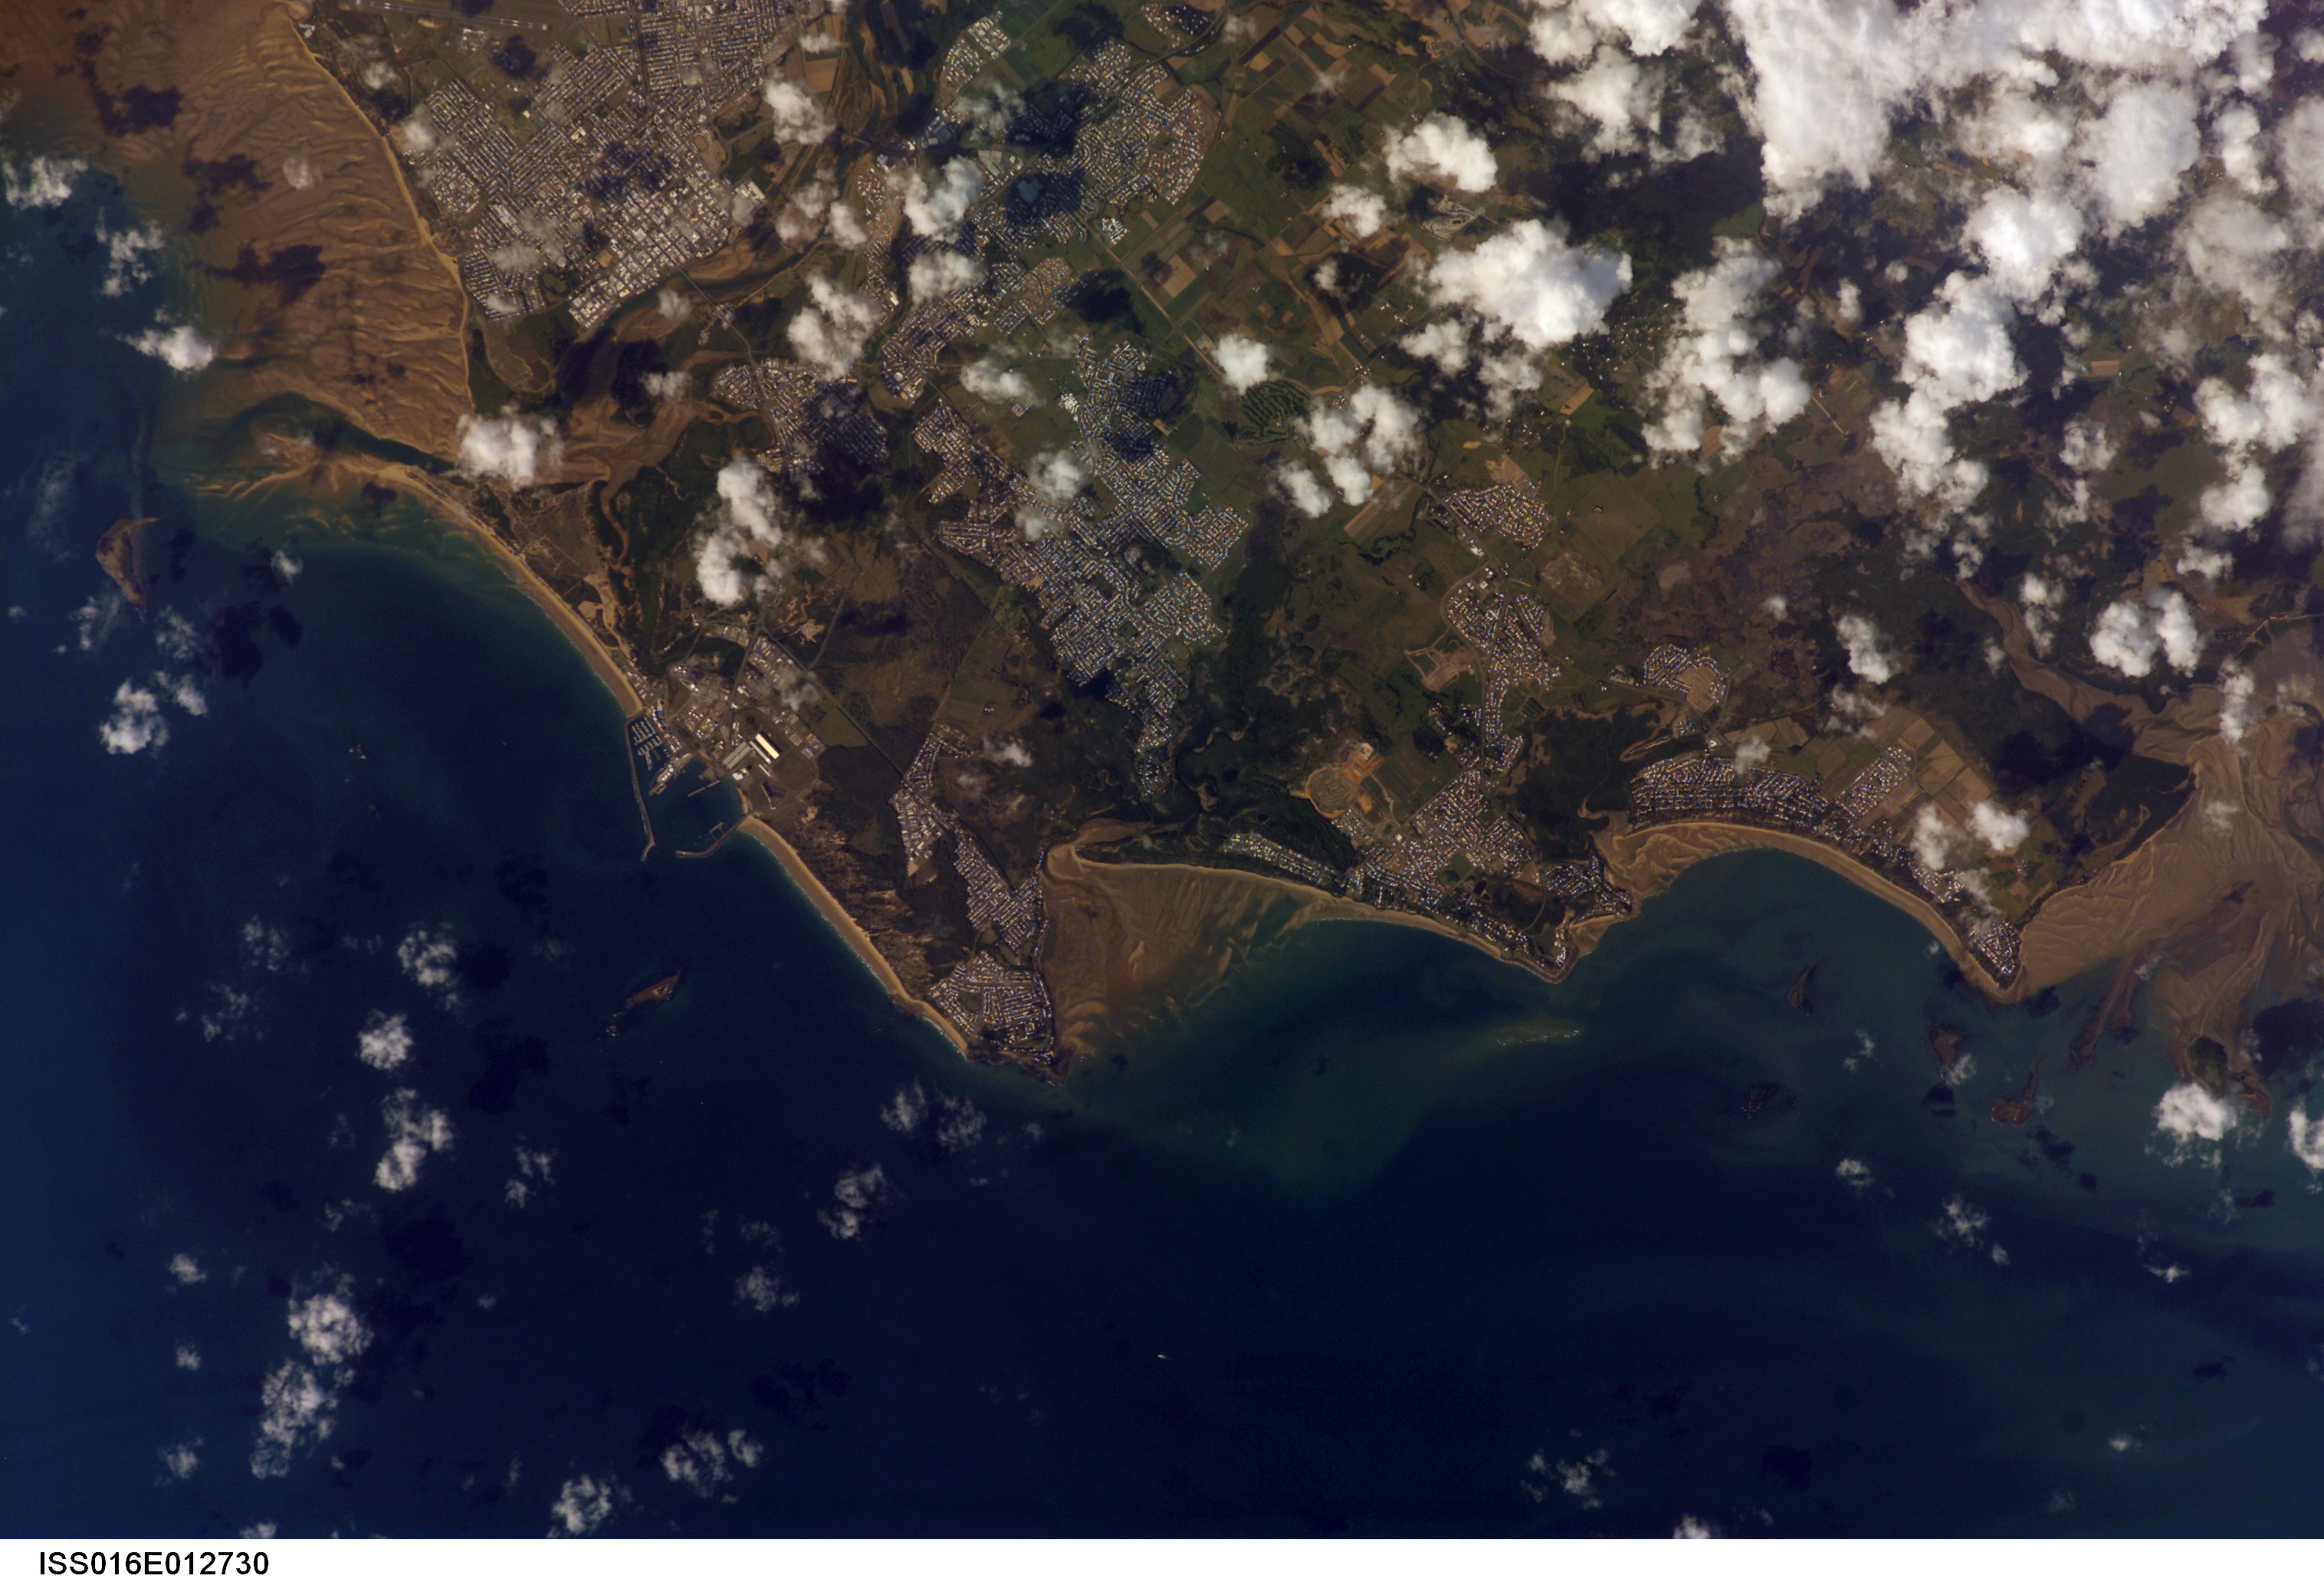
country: AUSTRALIA-Q
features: MACKAY, PIONEER RIVER, COAST
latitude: -21.1
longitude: 149.2
